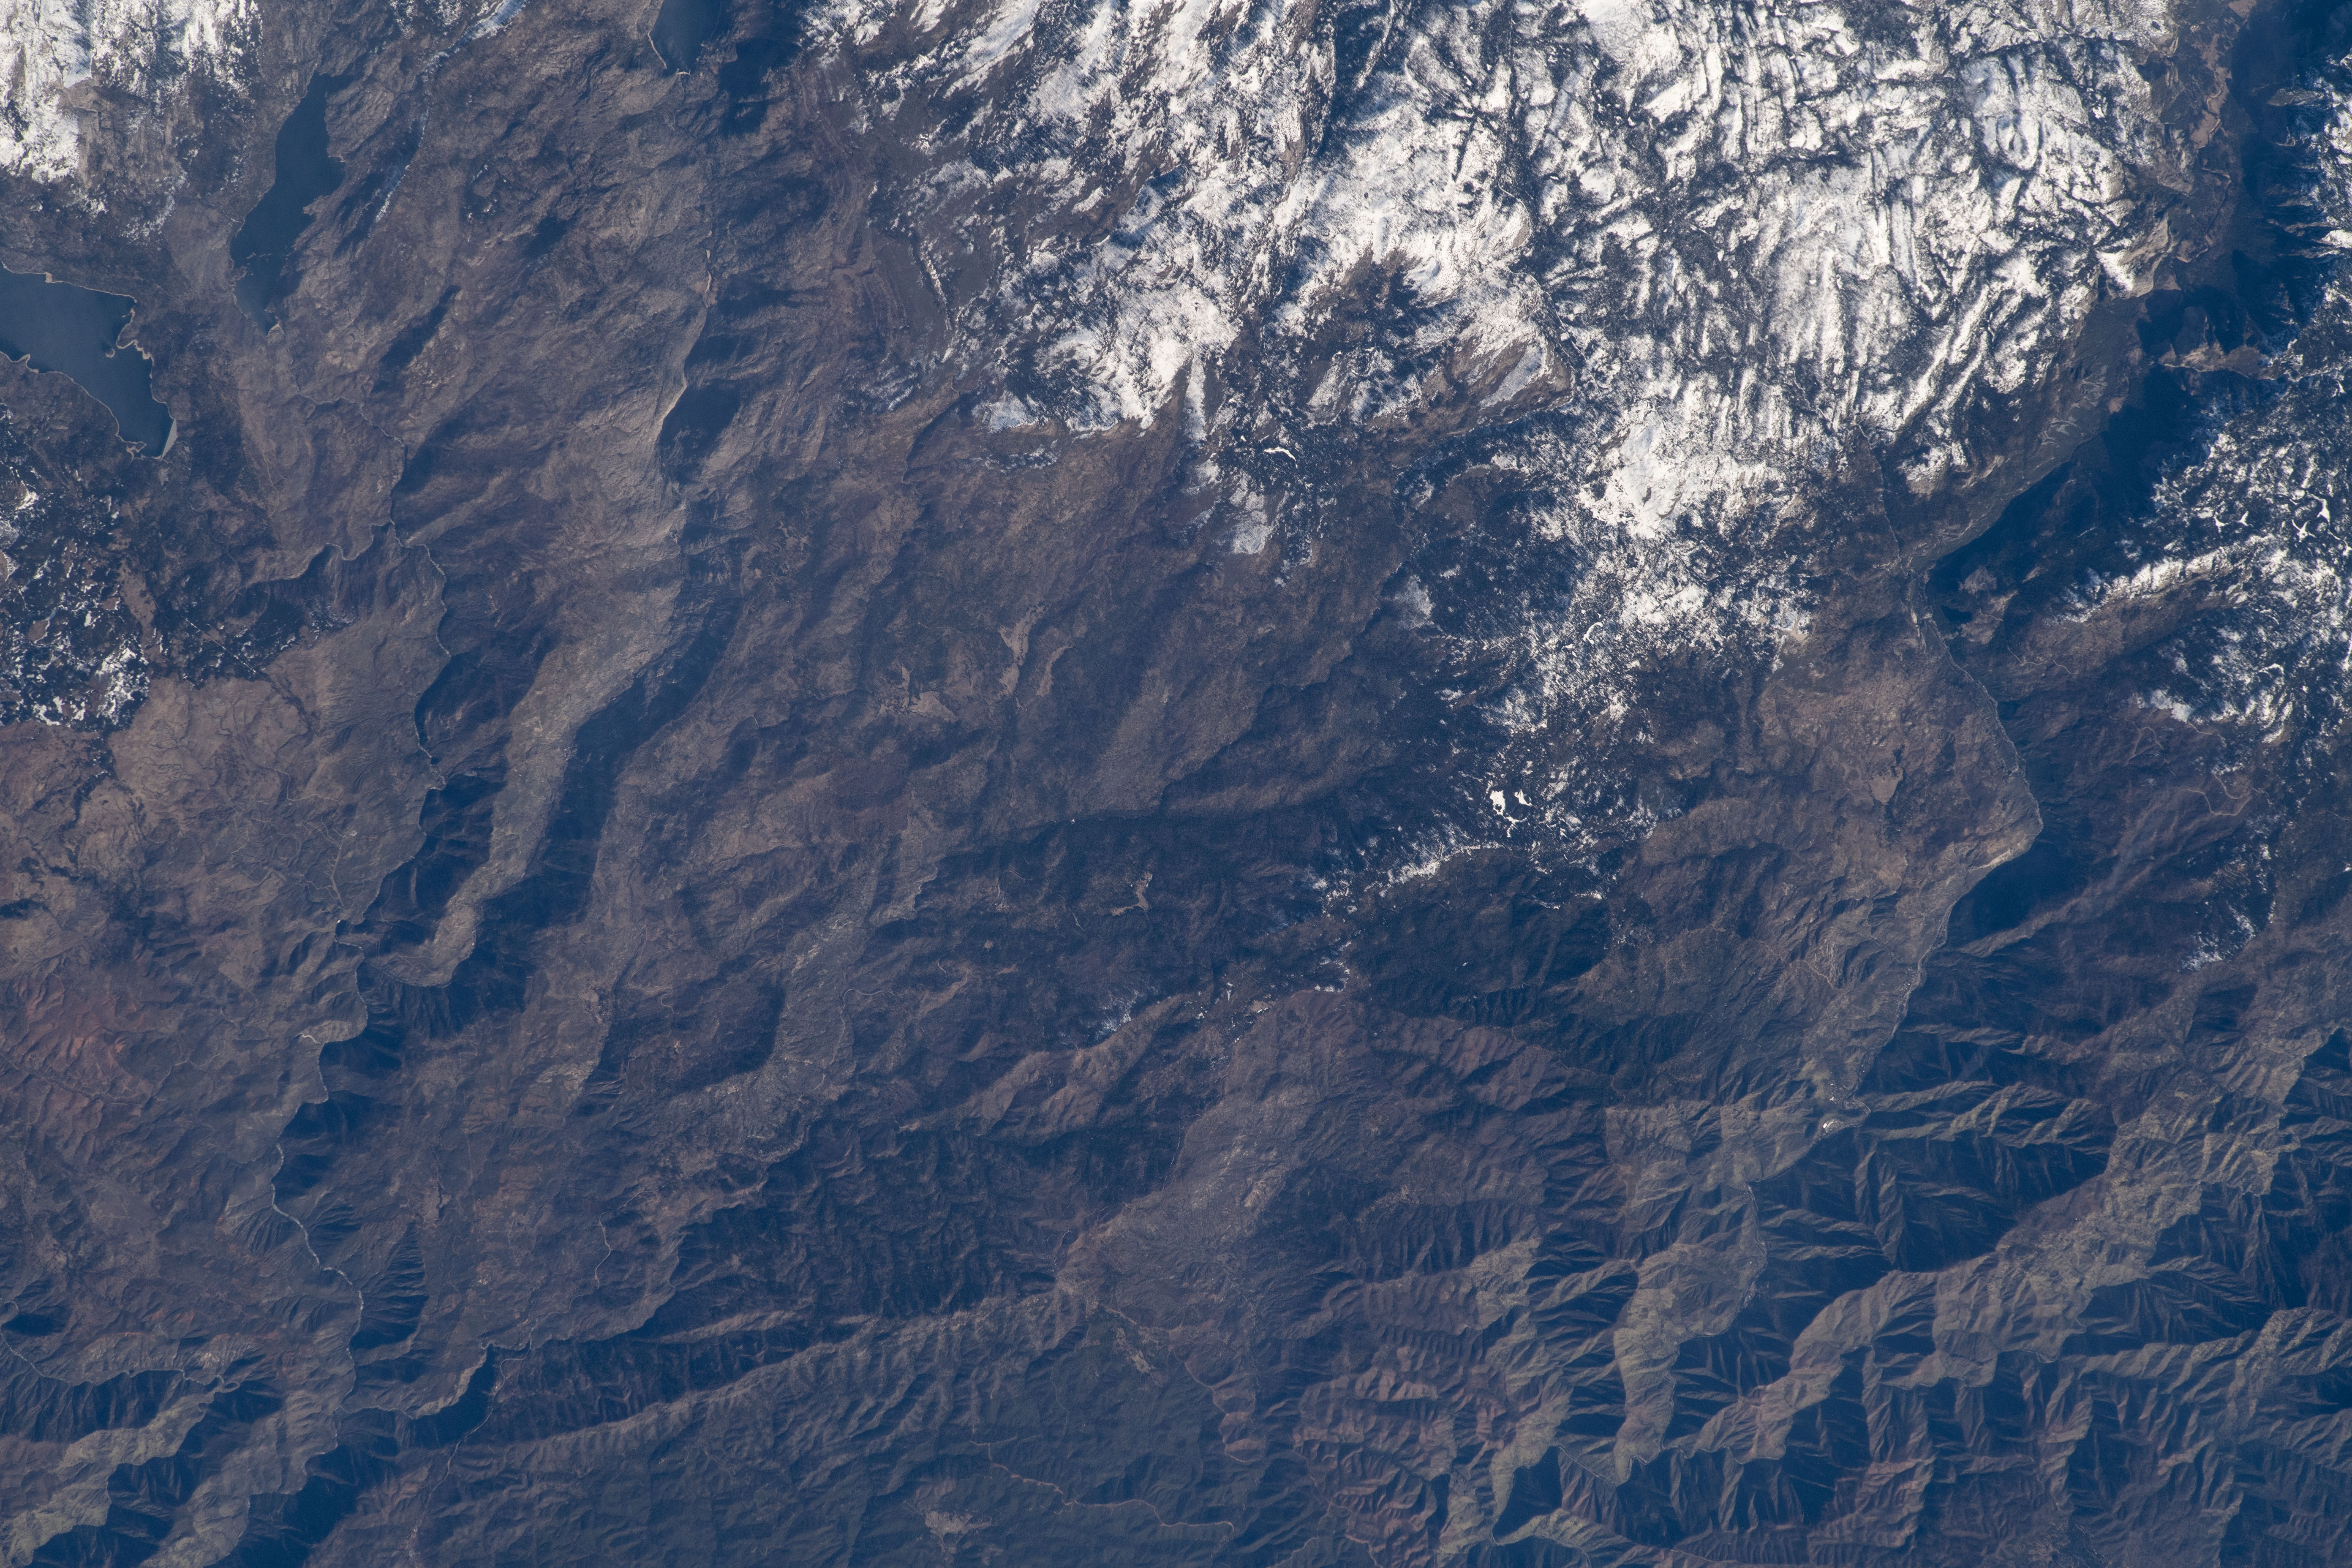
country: USA-CALIFORNIA
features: YOSEMITE NATIONAL PARK, CHERRY LAKE, LAKE ELEANOR
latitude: 37.8
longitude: -119.8
